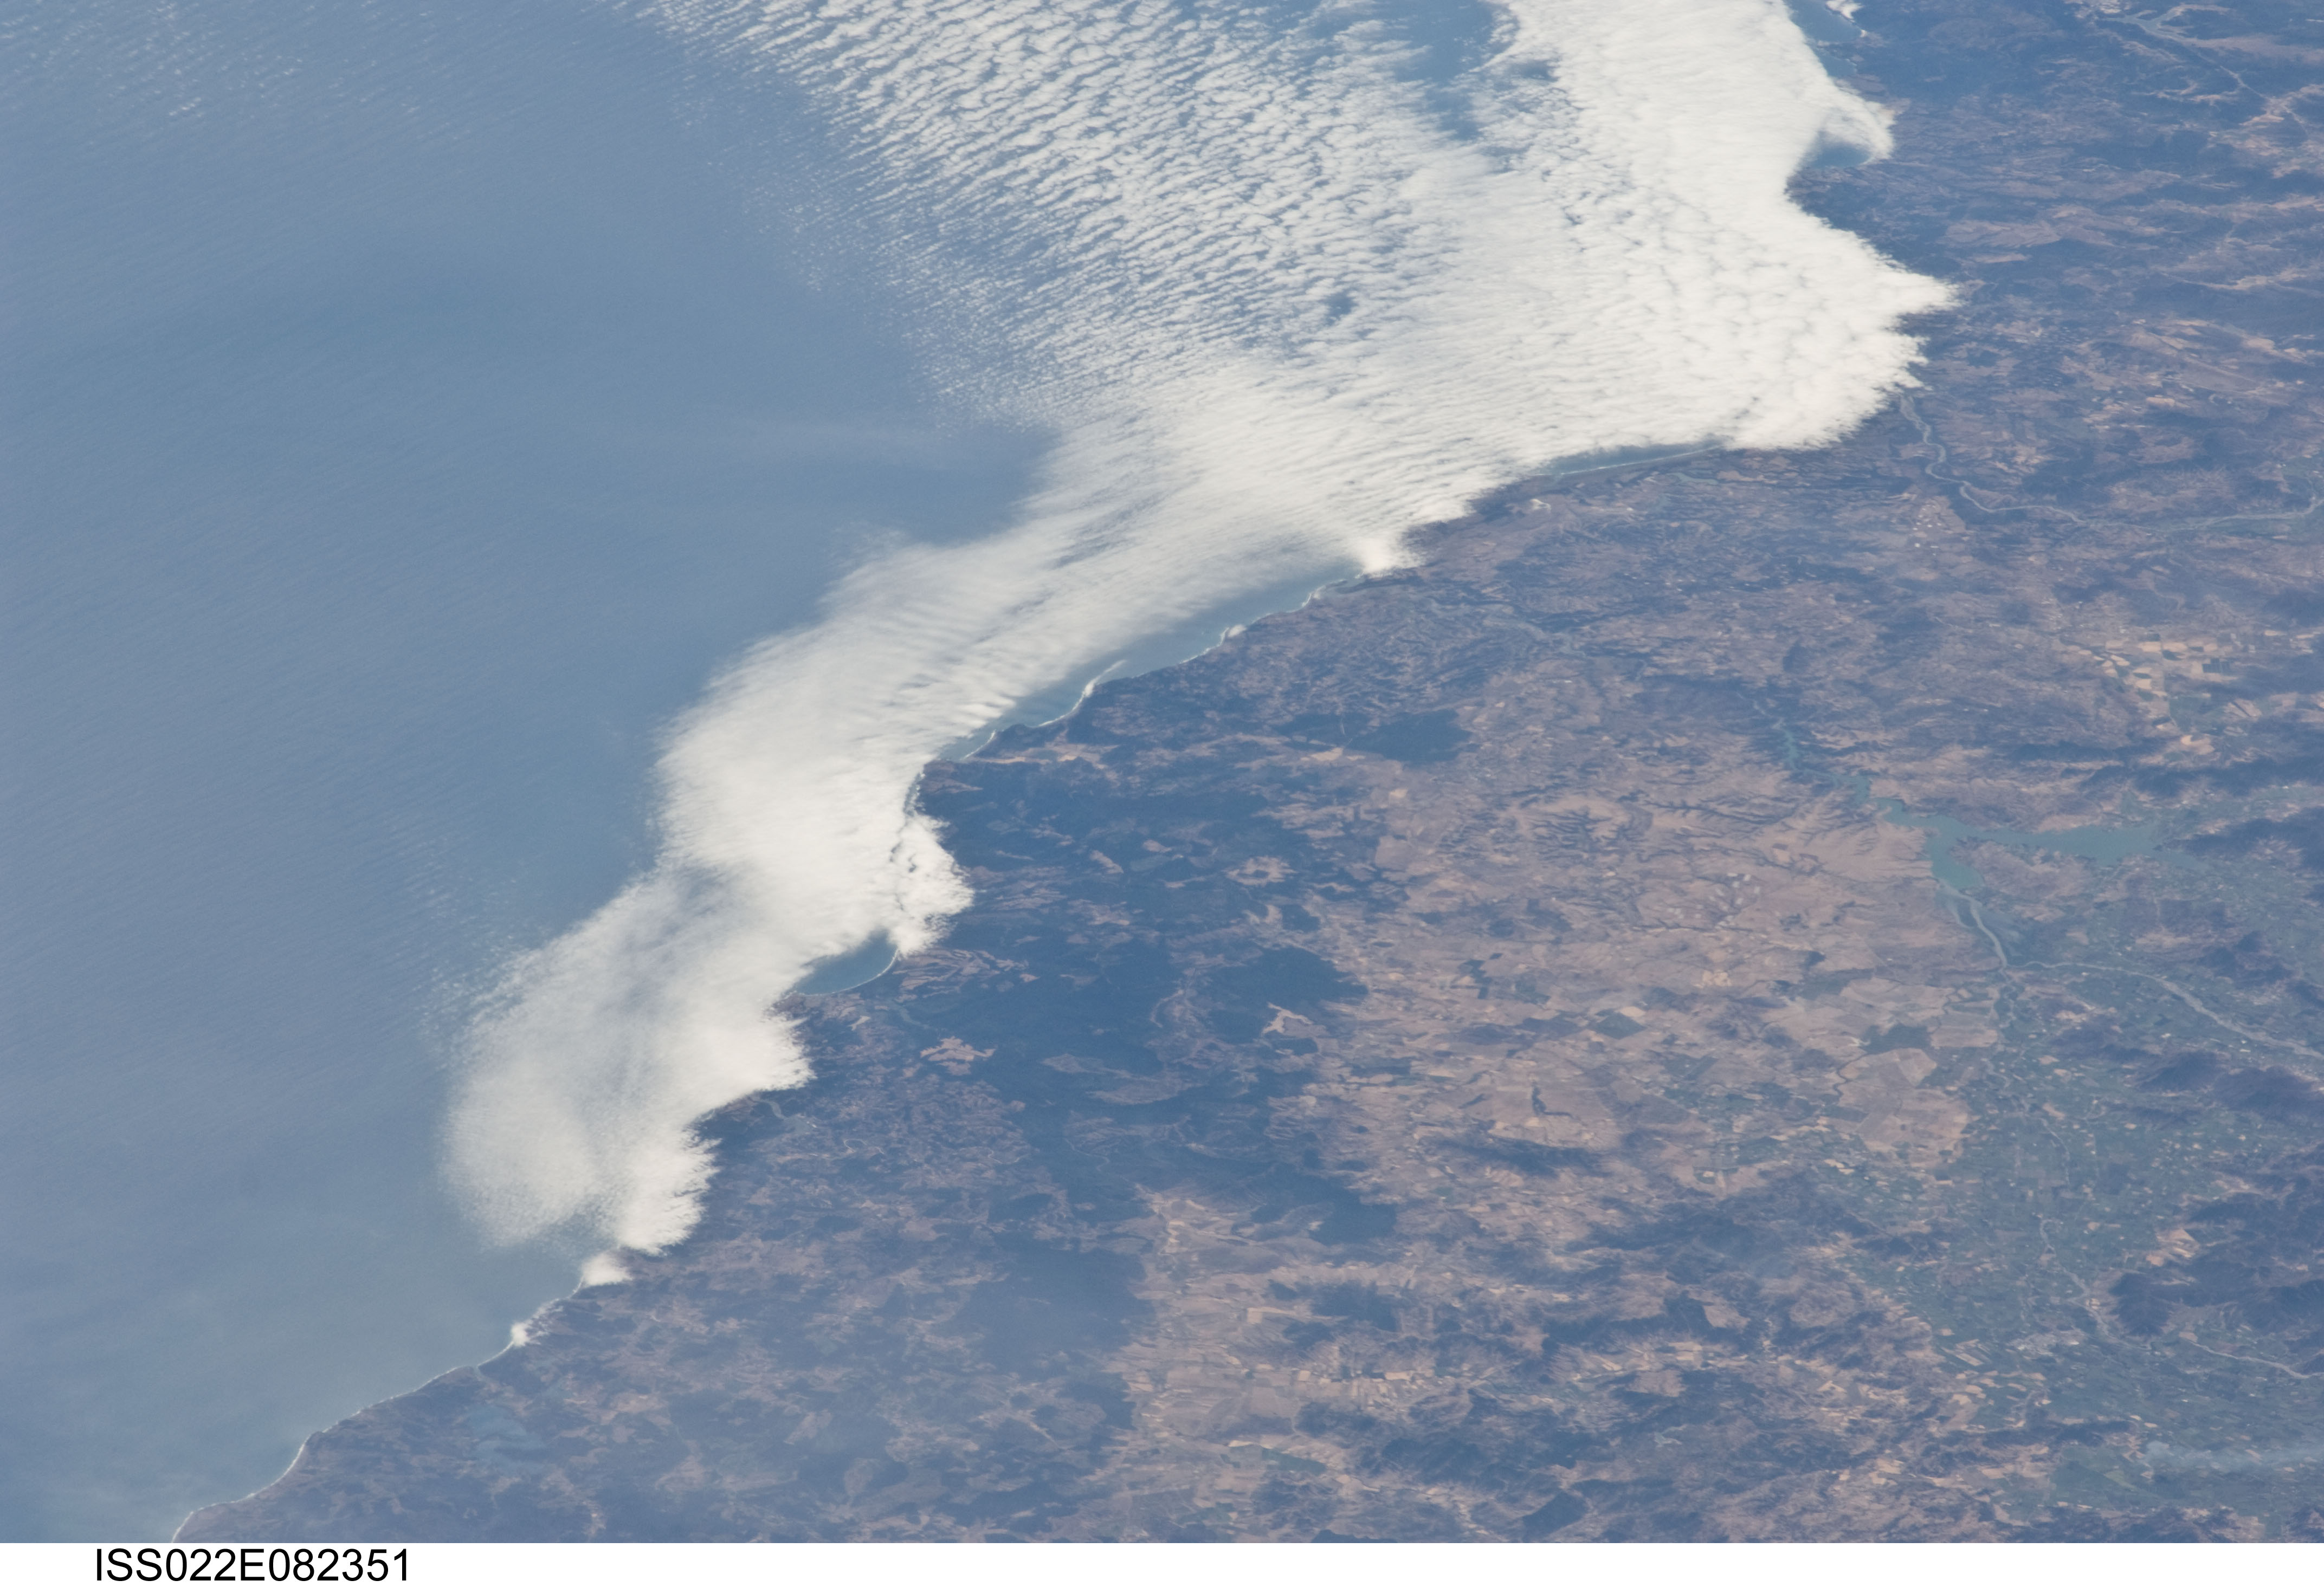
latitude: -34.1
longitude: -71.9
